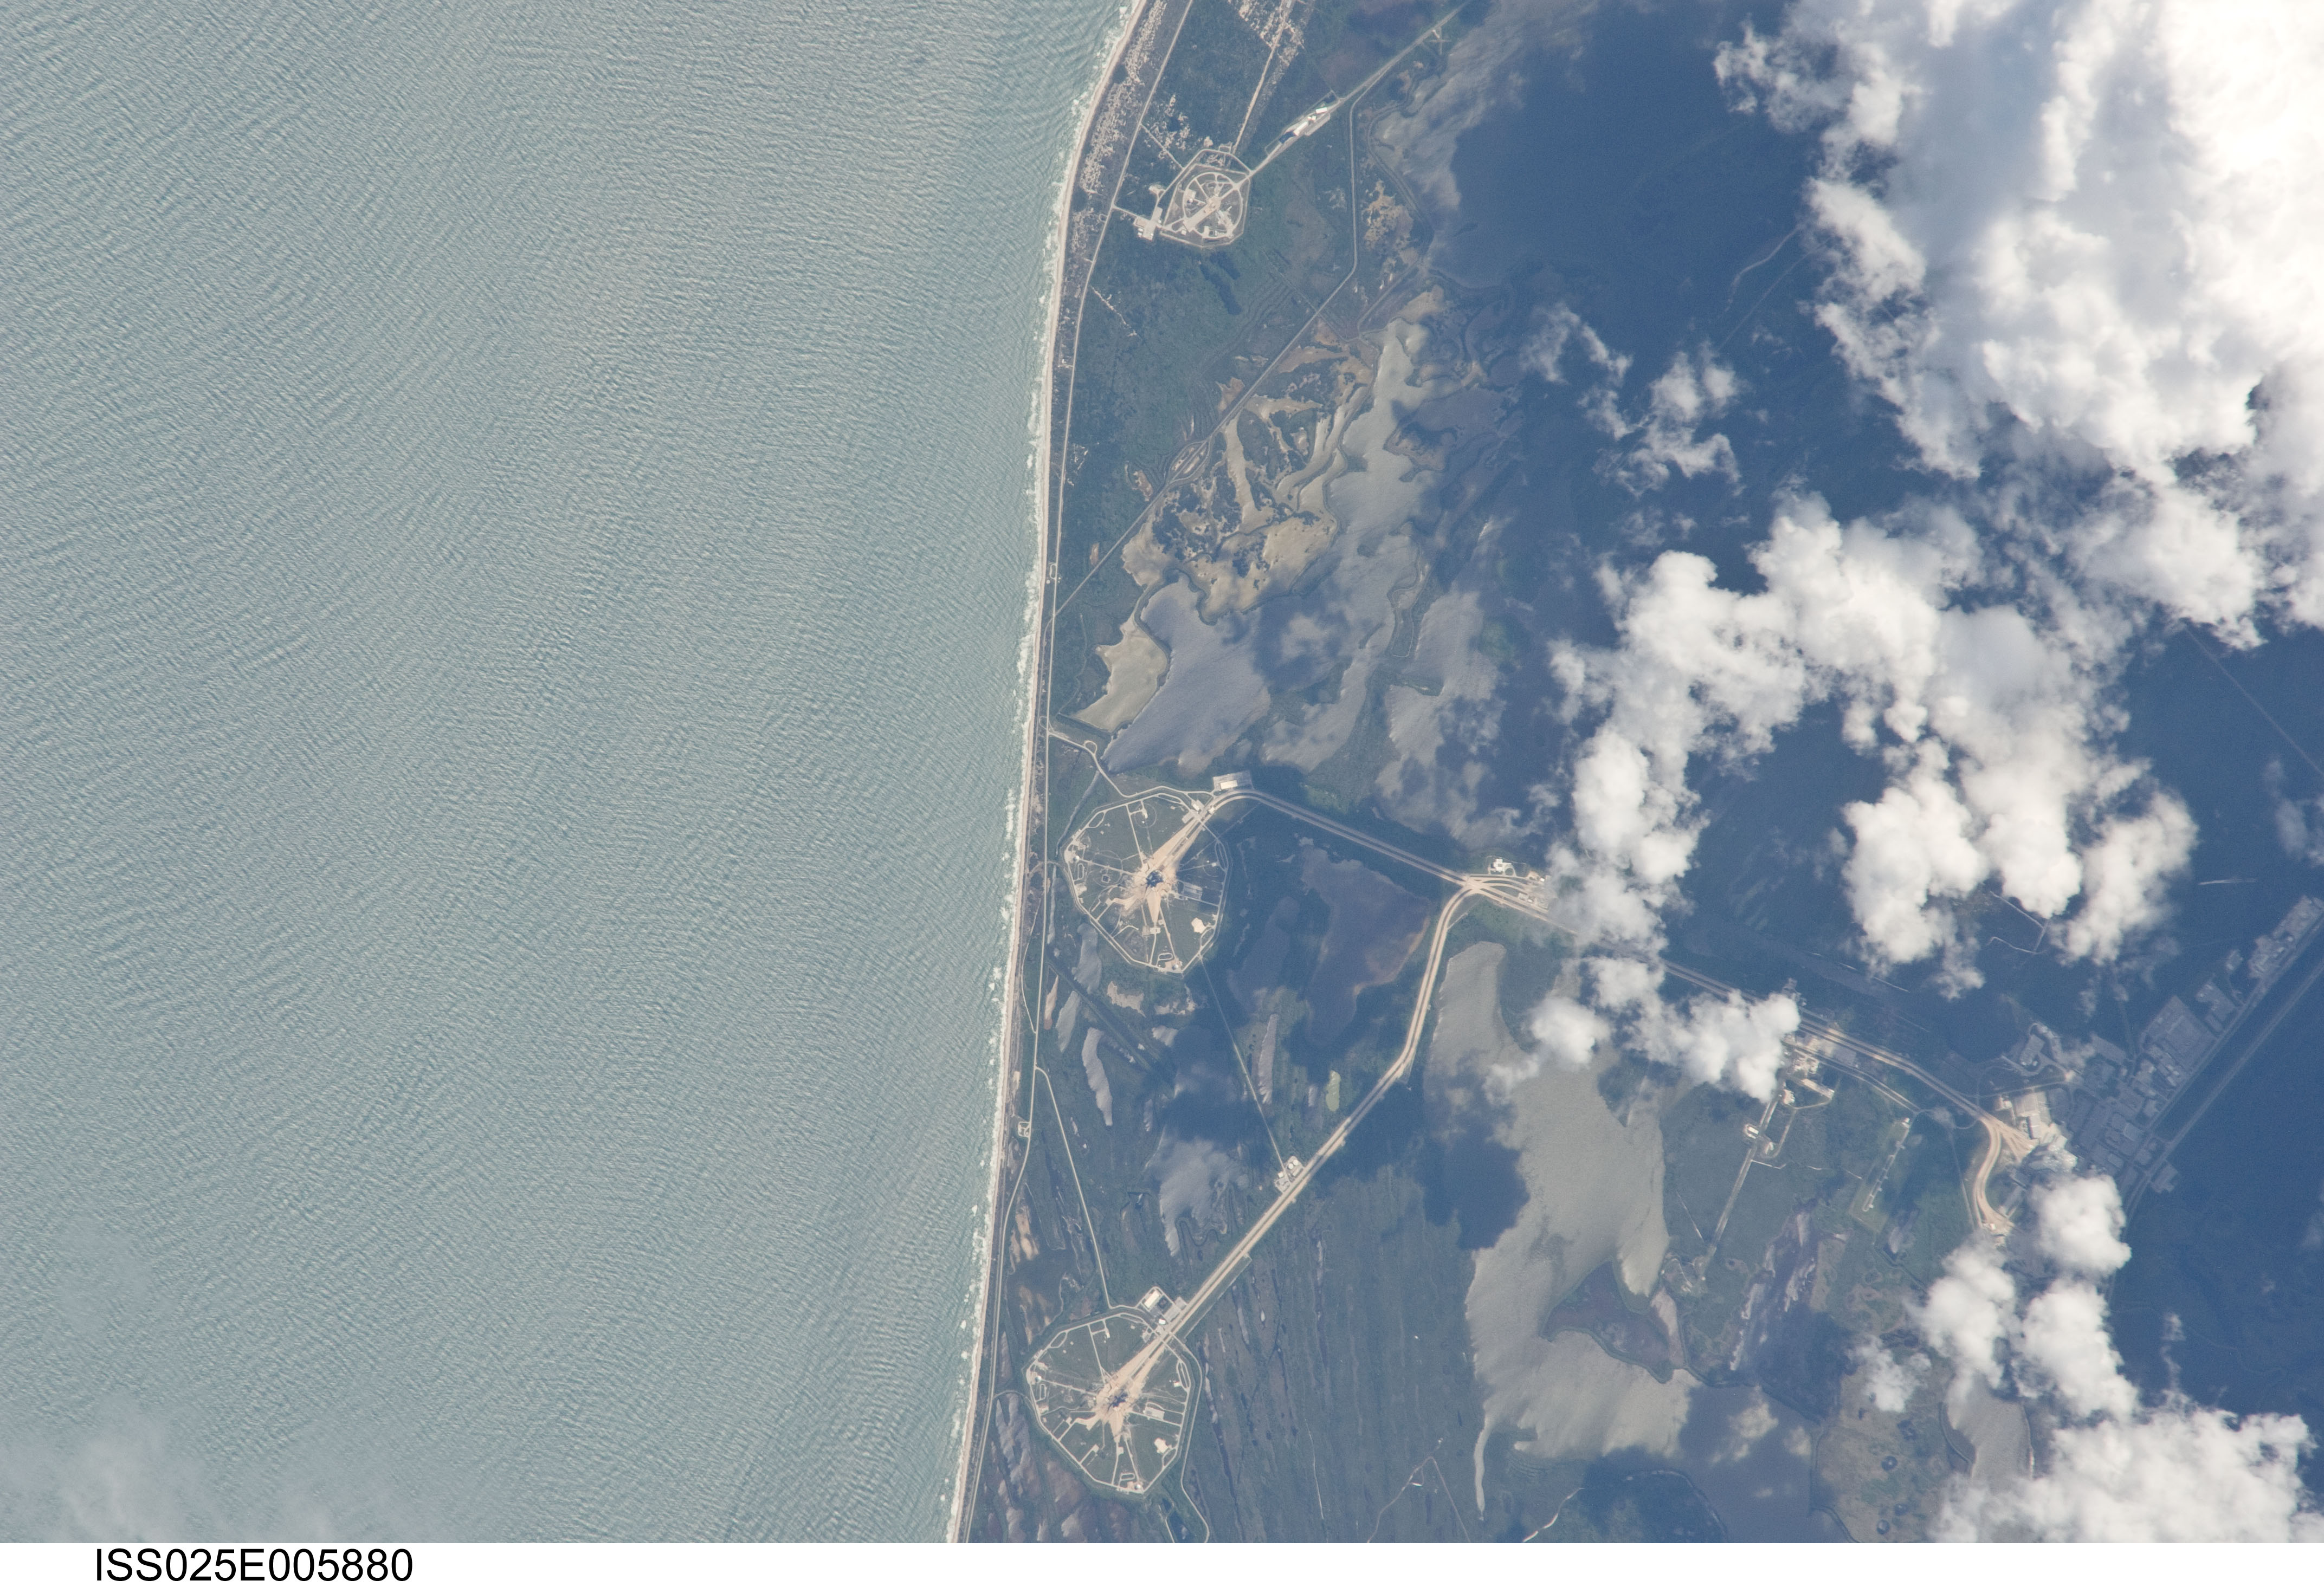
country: USA-FLORIDA
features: ATLANTIC O. COAST, KSC LAUNCH PADS, ROADS, WETLANDS, LAKES, FALSE CAPE
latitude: 28.6
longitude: -80.6
